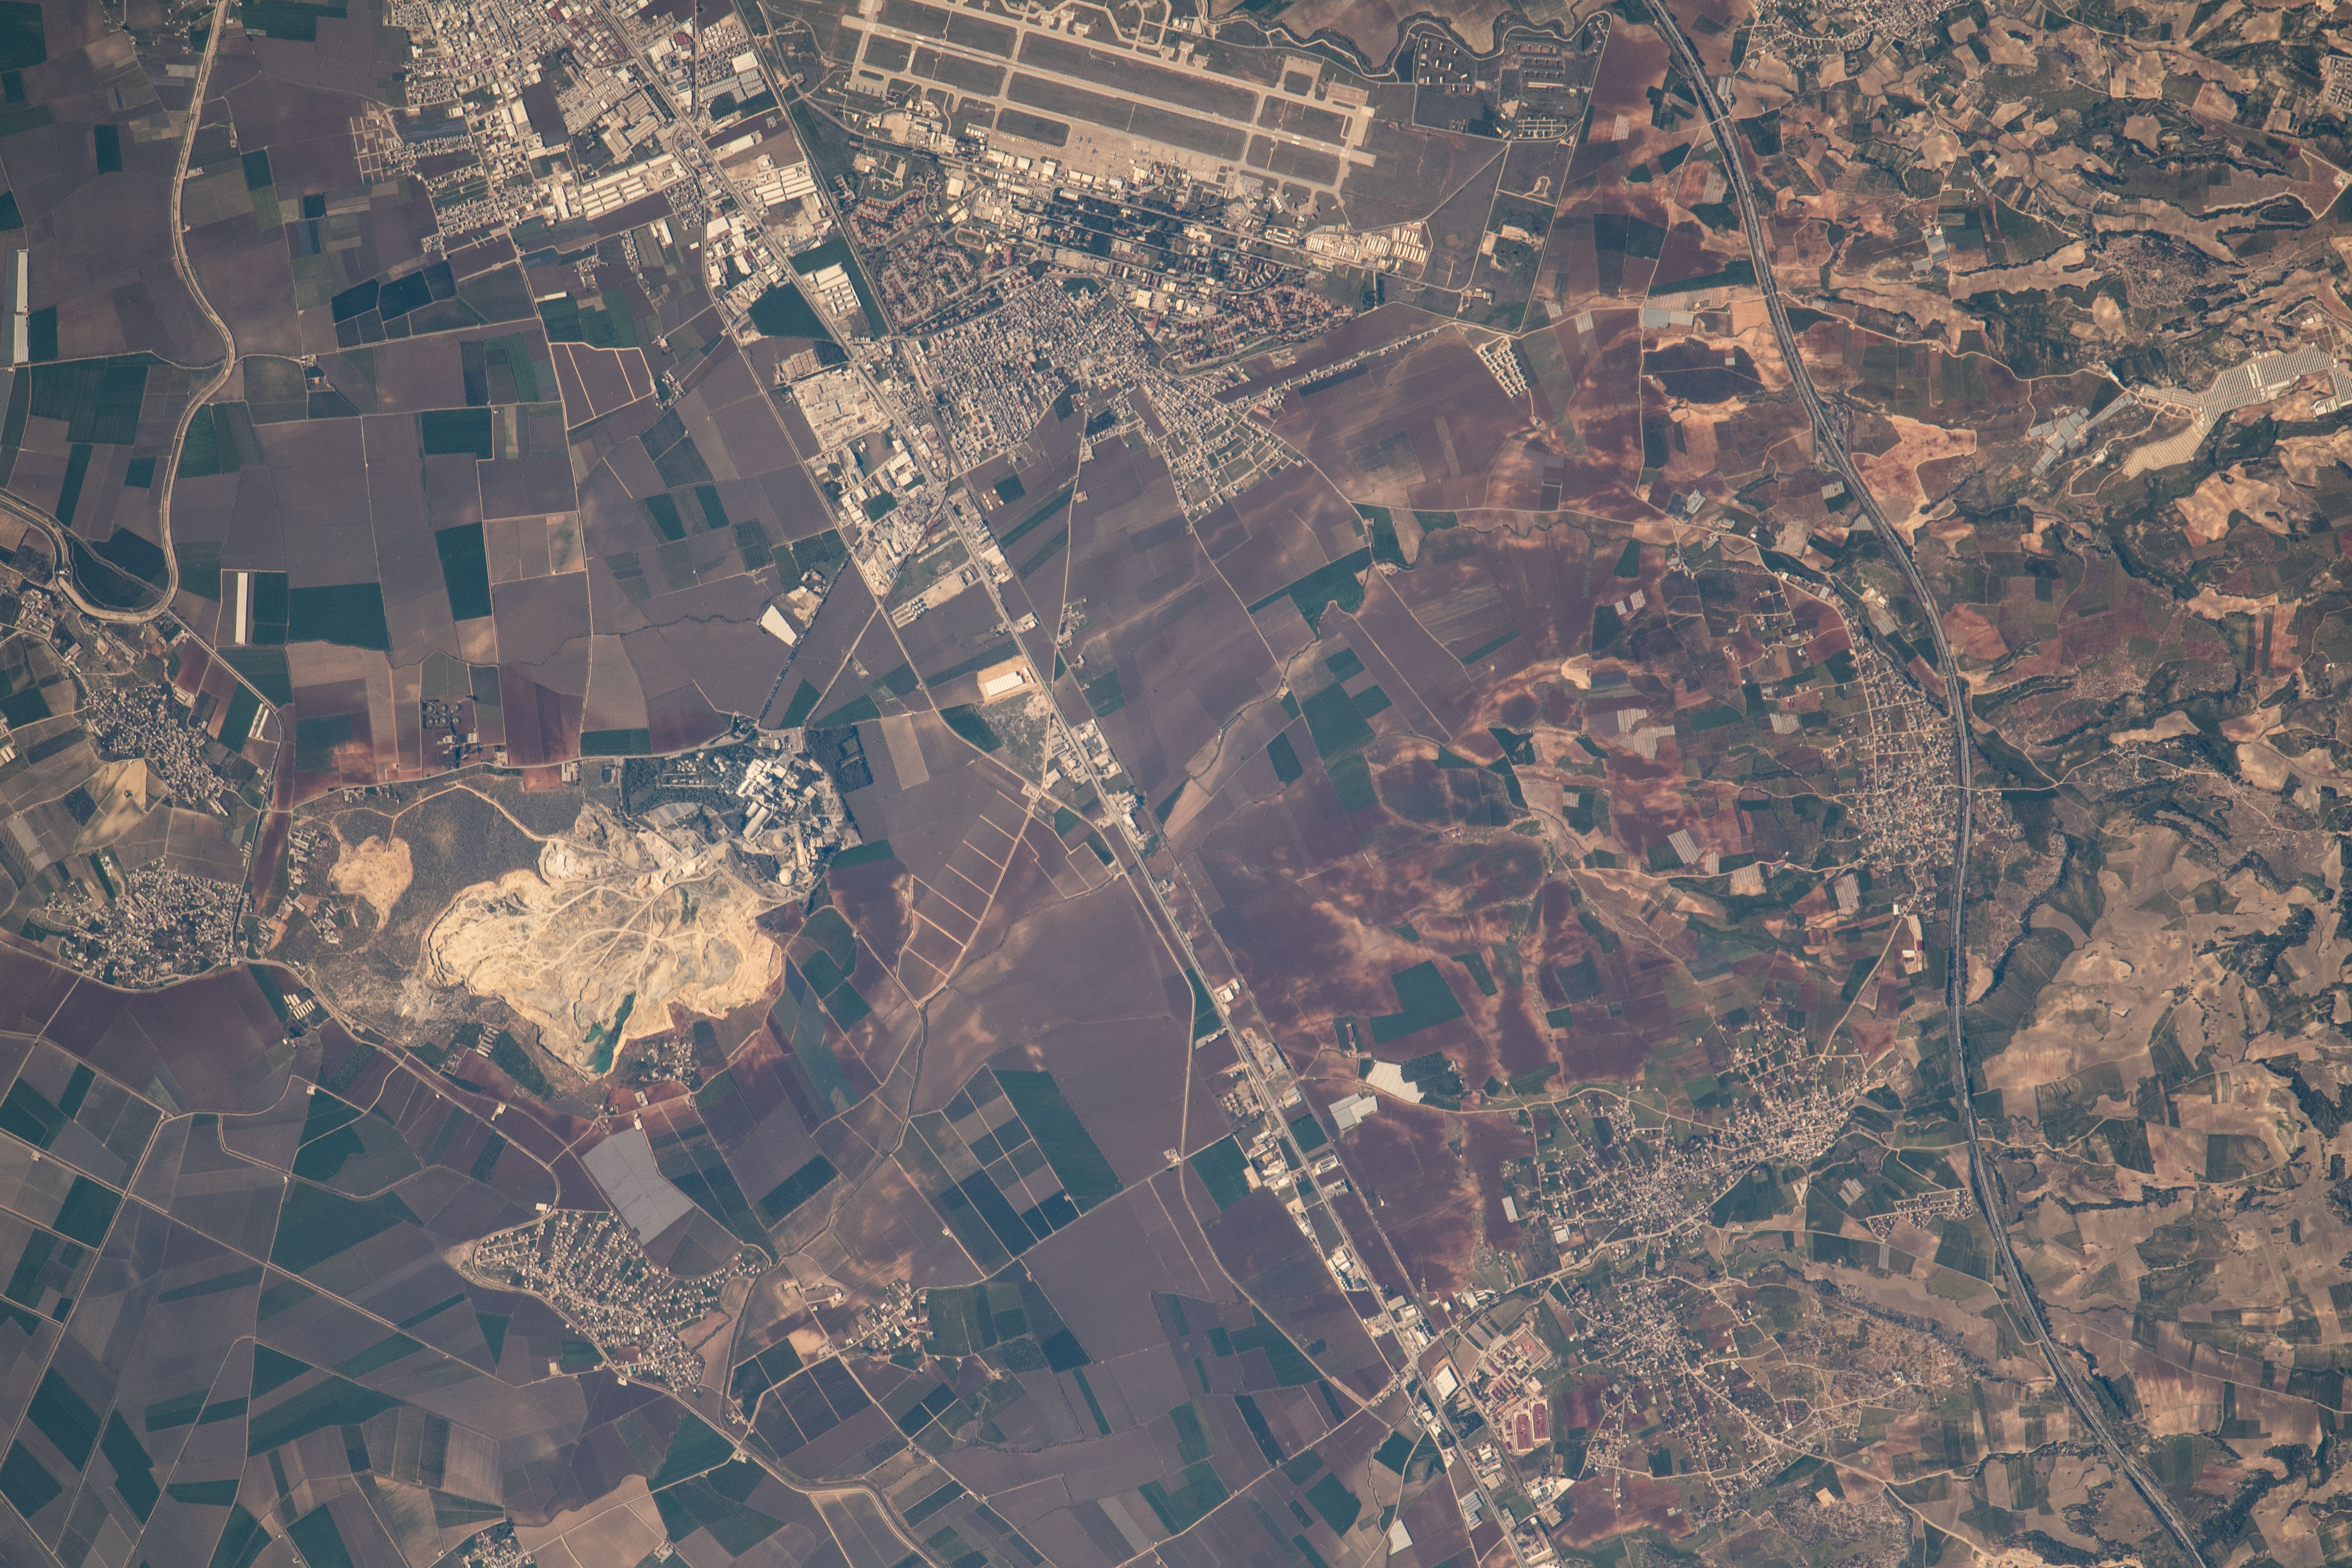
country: TURKEY
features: ADANA, INCIRLIK AIR BASE
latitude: 37.0
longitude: 35.5
